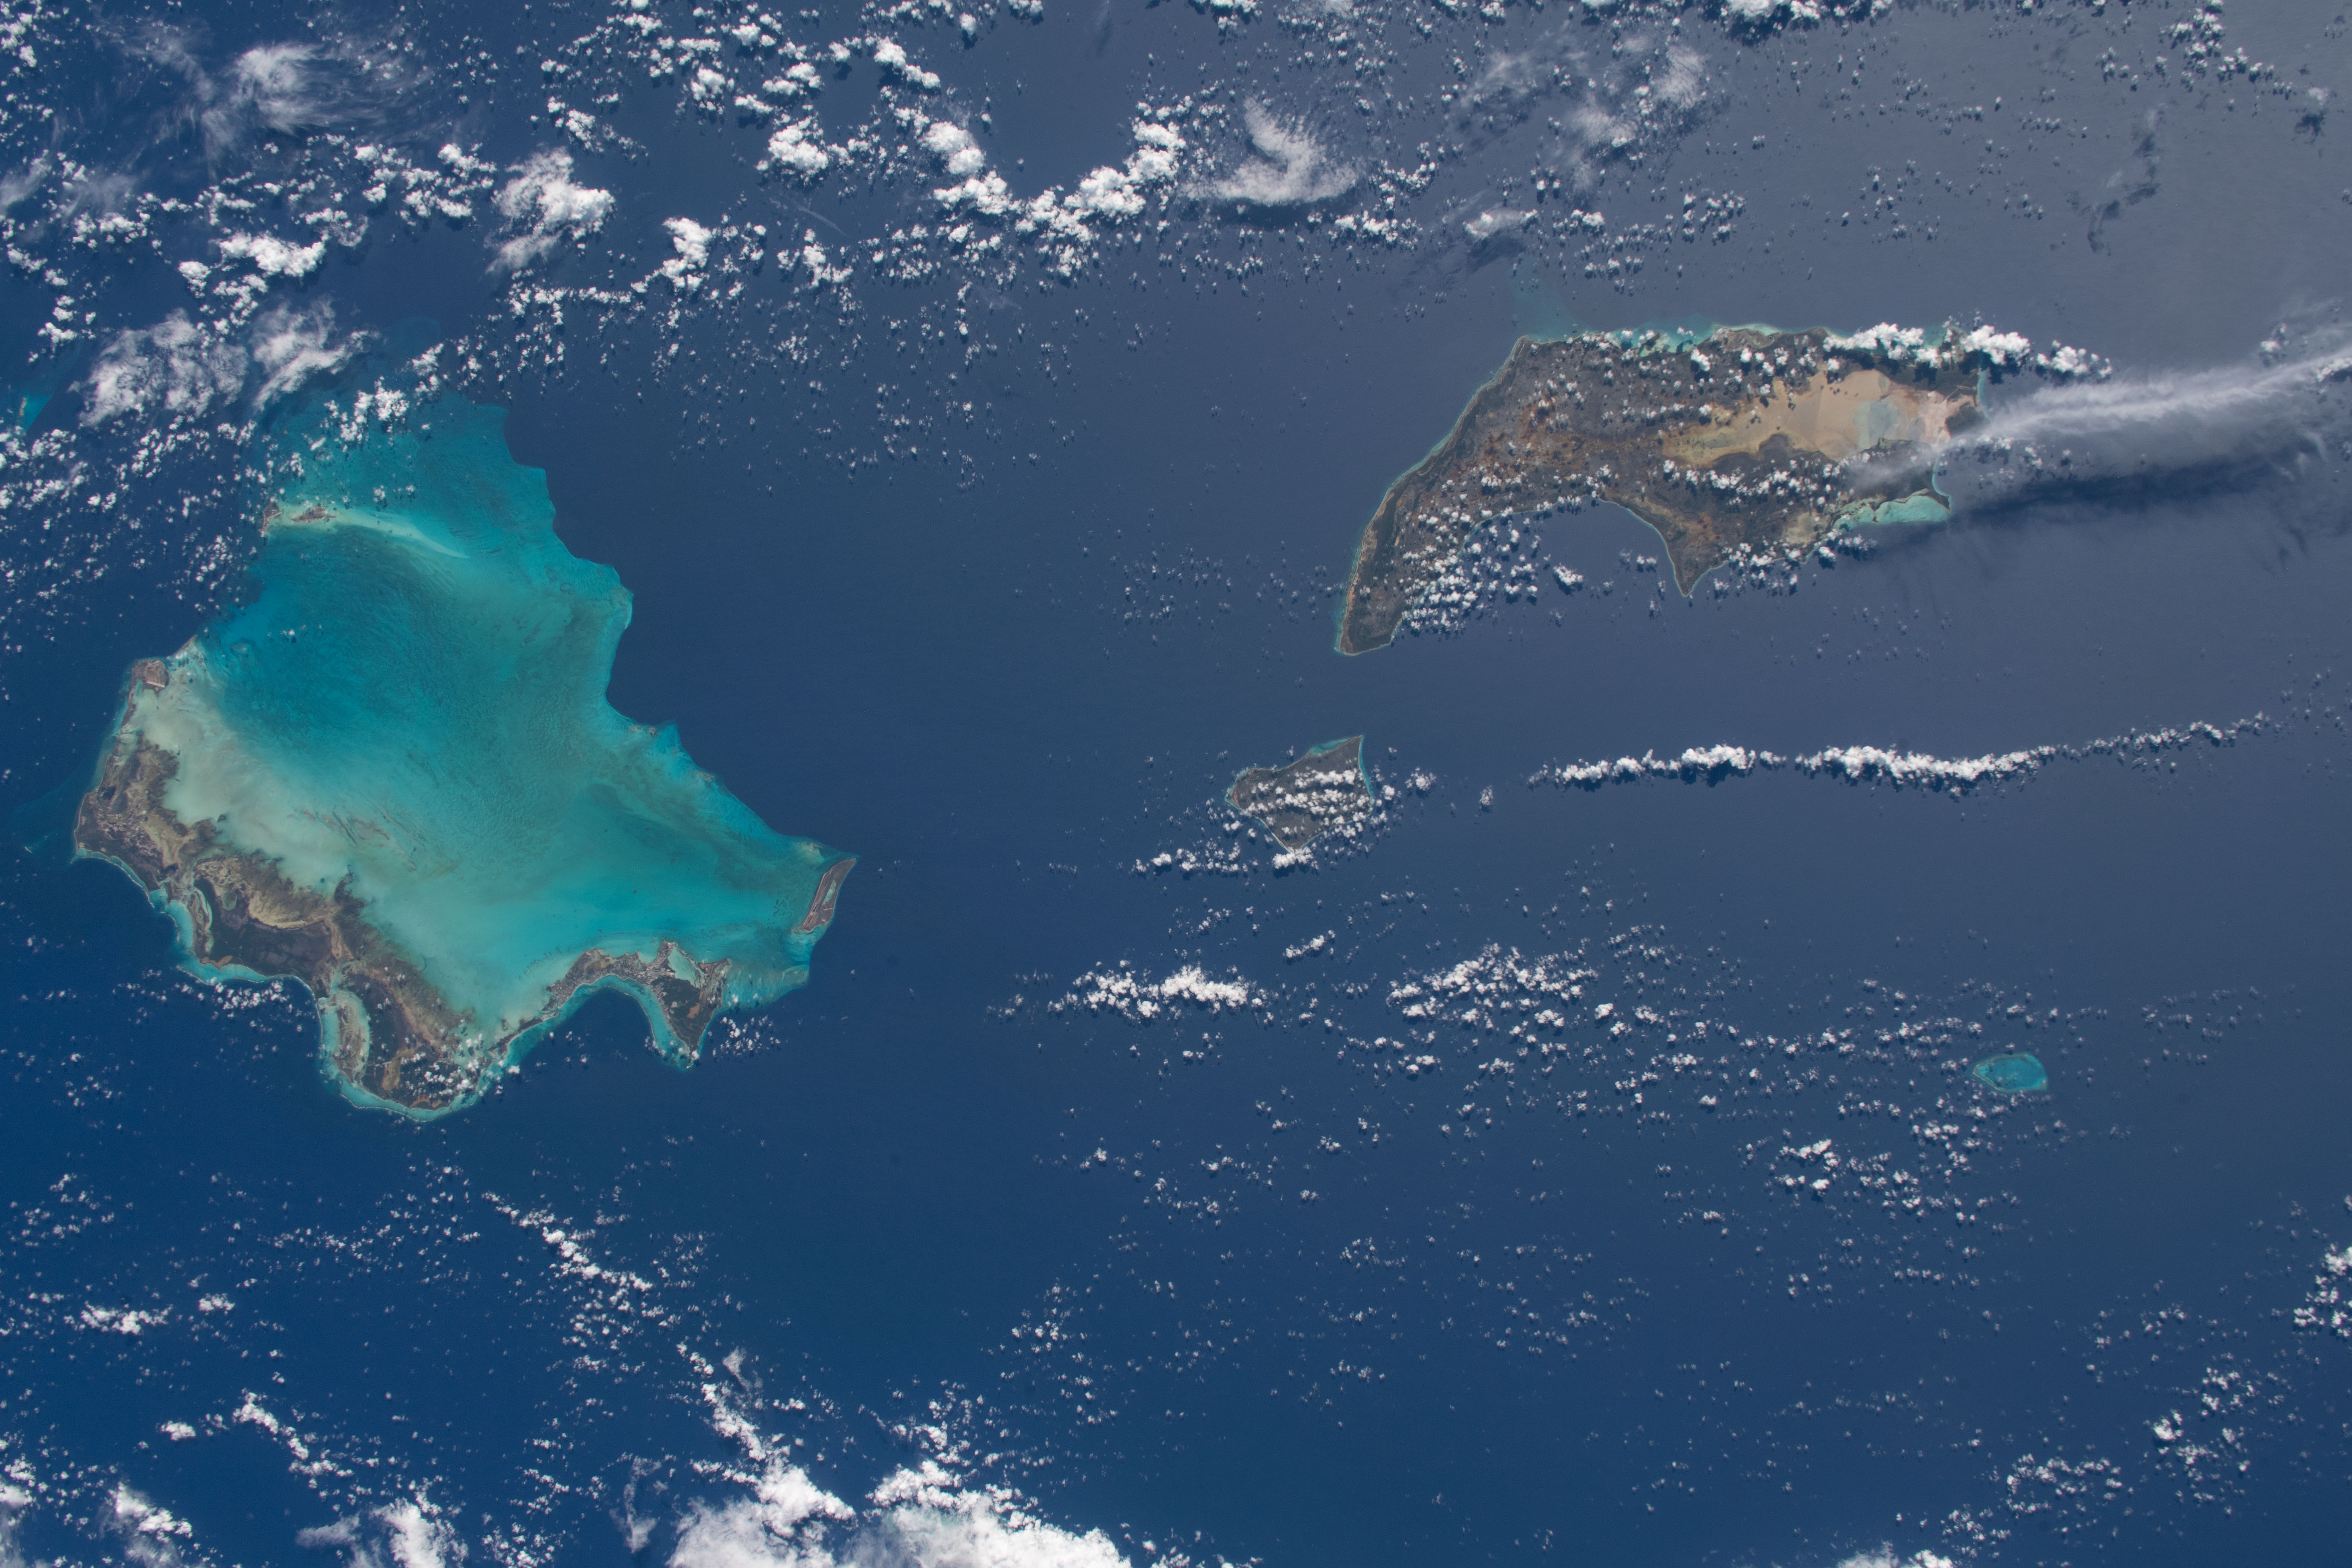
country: BAHAMAS
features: TURKS AND CAICOS ISLANDS, GREAT INGUA ISLAND, LITTLE INGUA
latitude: 21.5
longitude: -73.0
